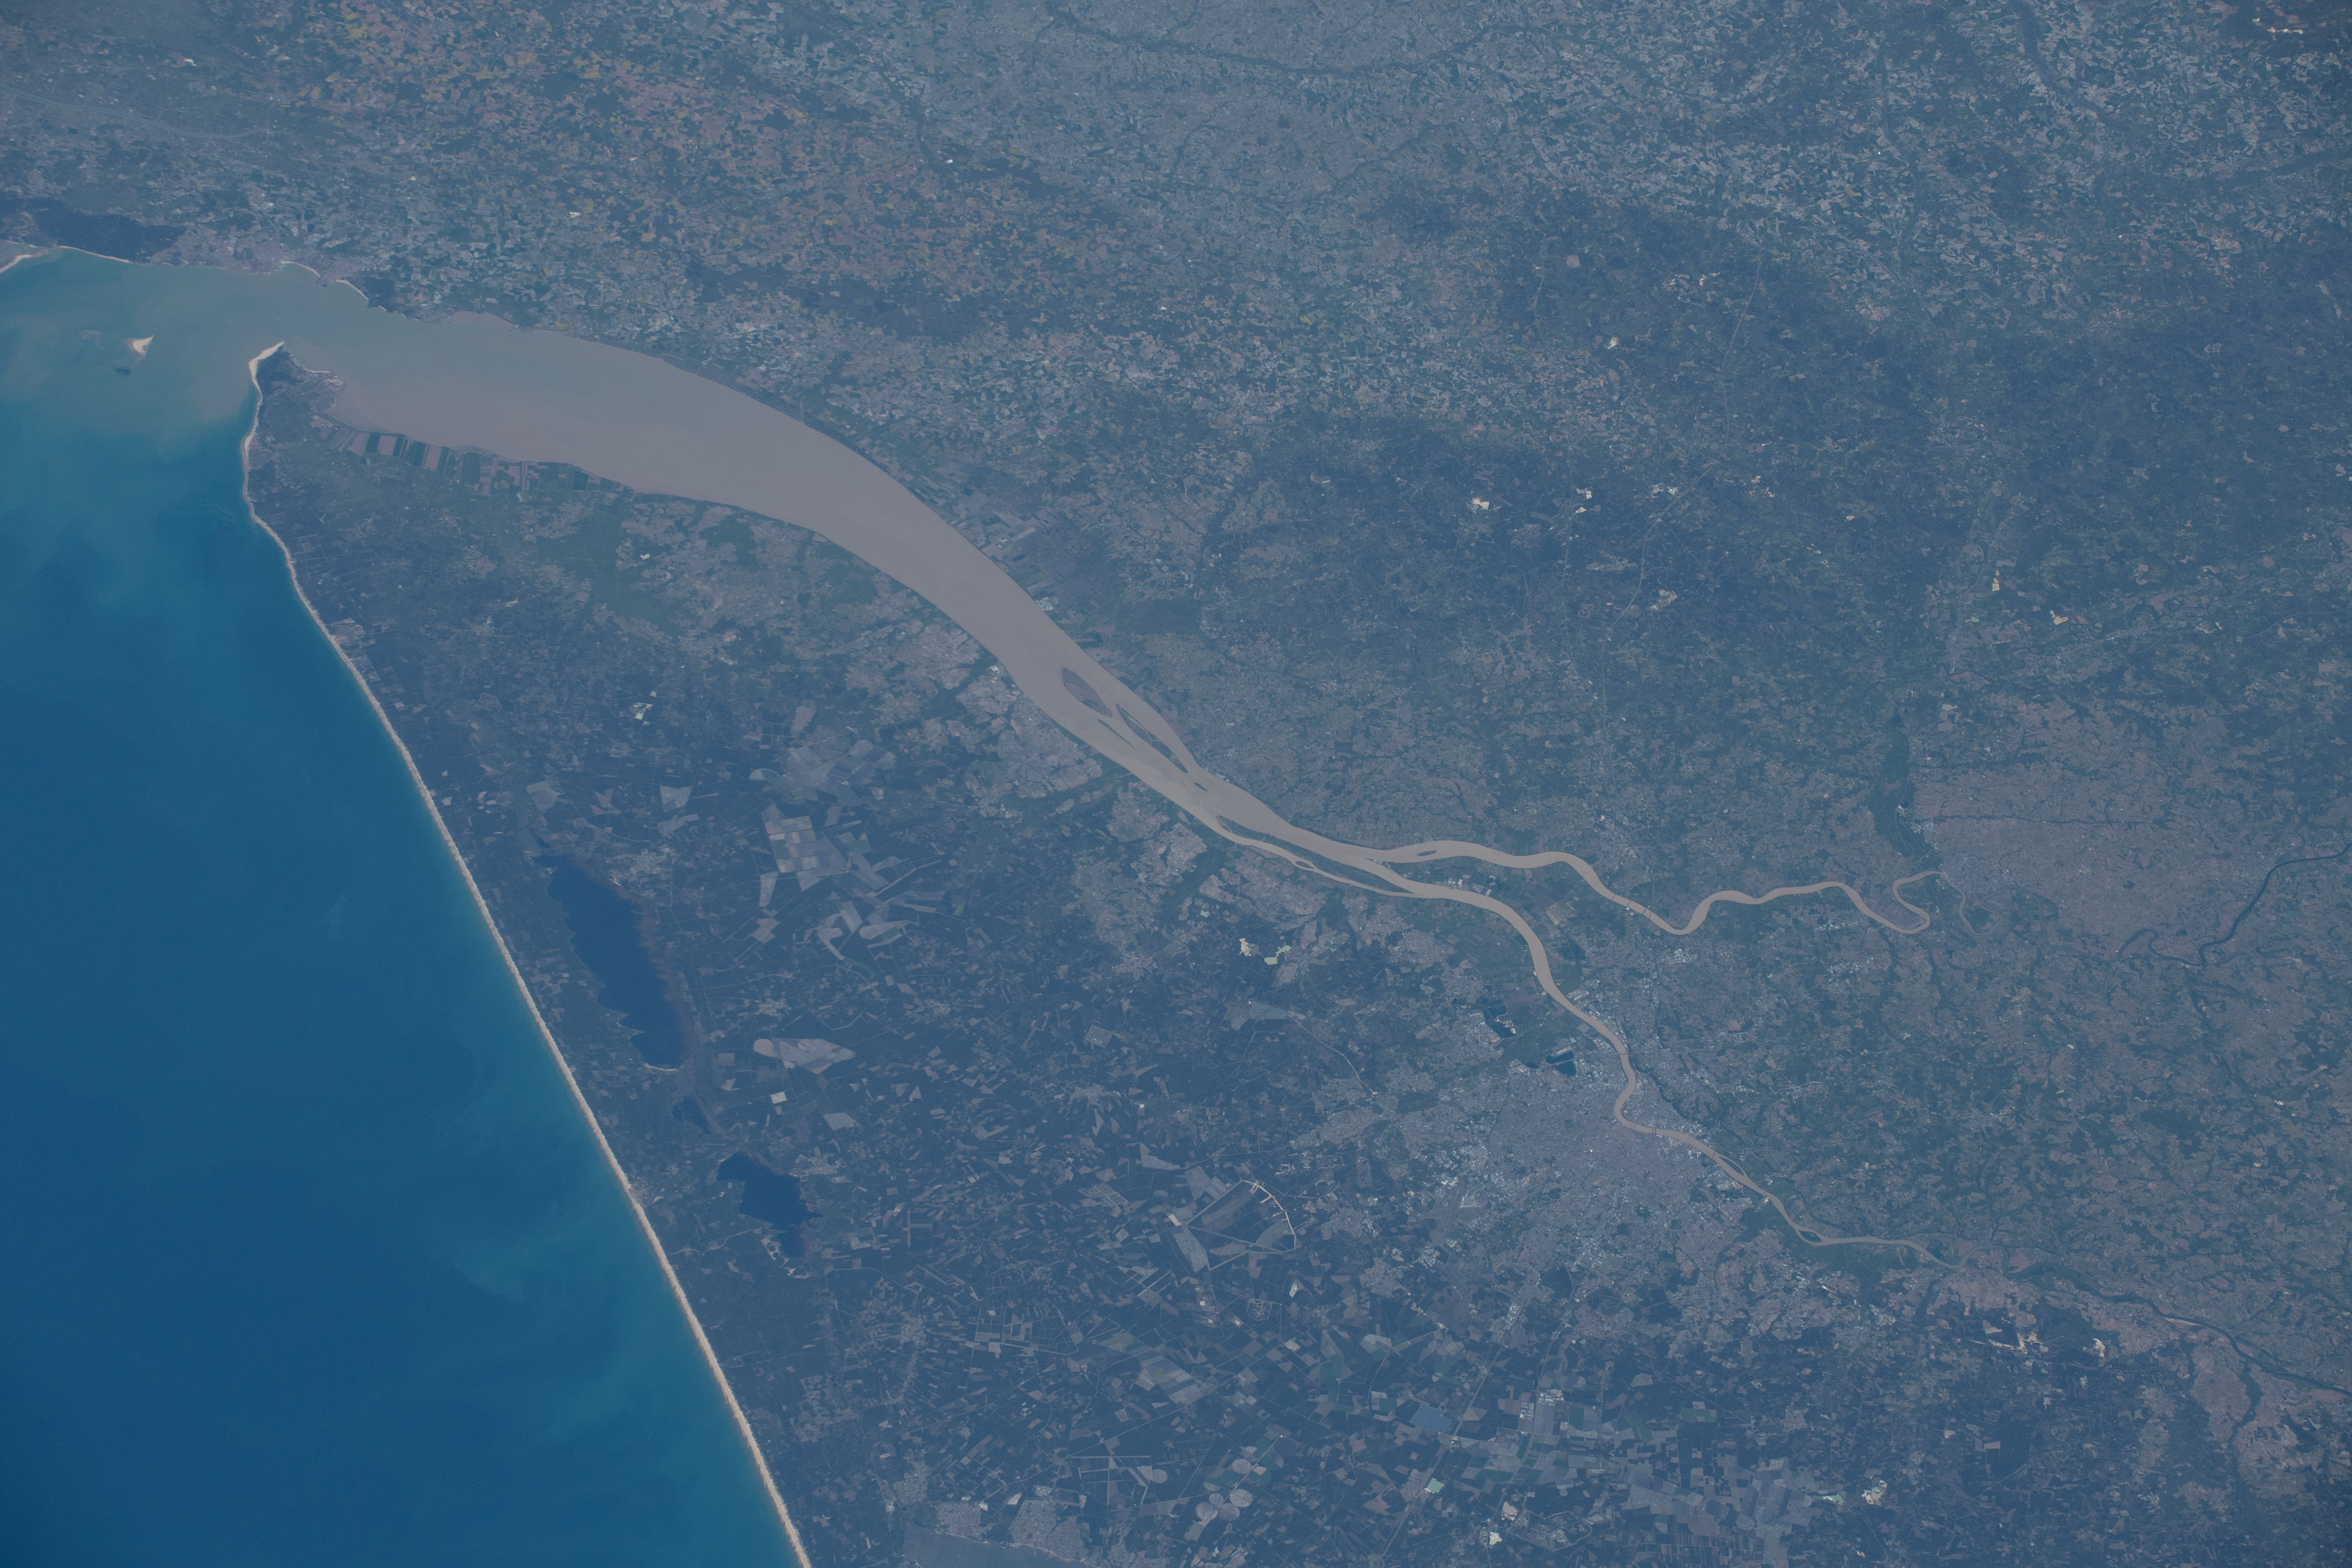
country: FRANCE
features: GIRONDE ESTUARY, HOURTIN-CARCANS LAKE, GARONNE RIVER, DORDOGNE RIVER, BORDEAUX
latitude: 45.1
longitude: -0.3
